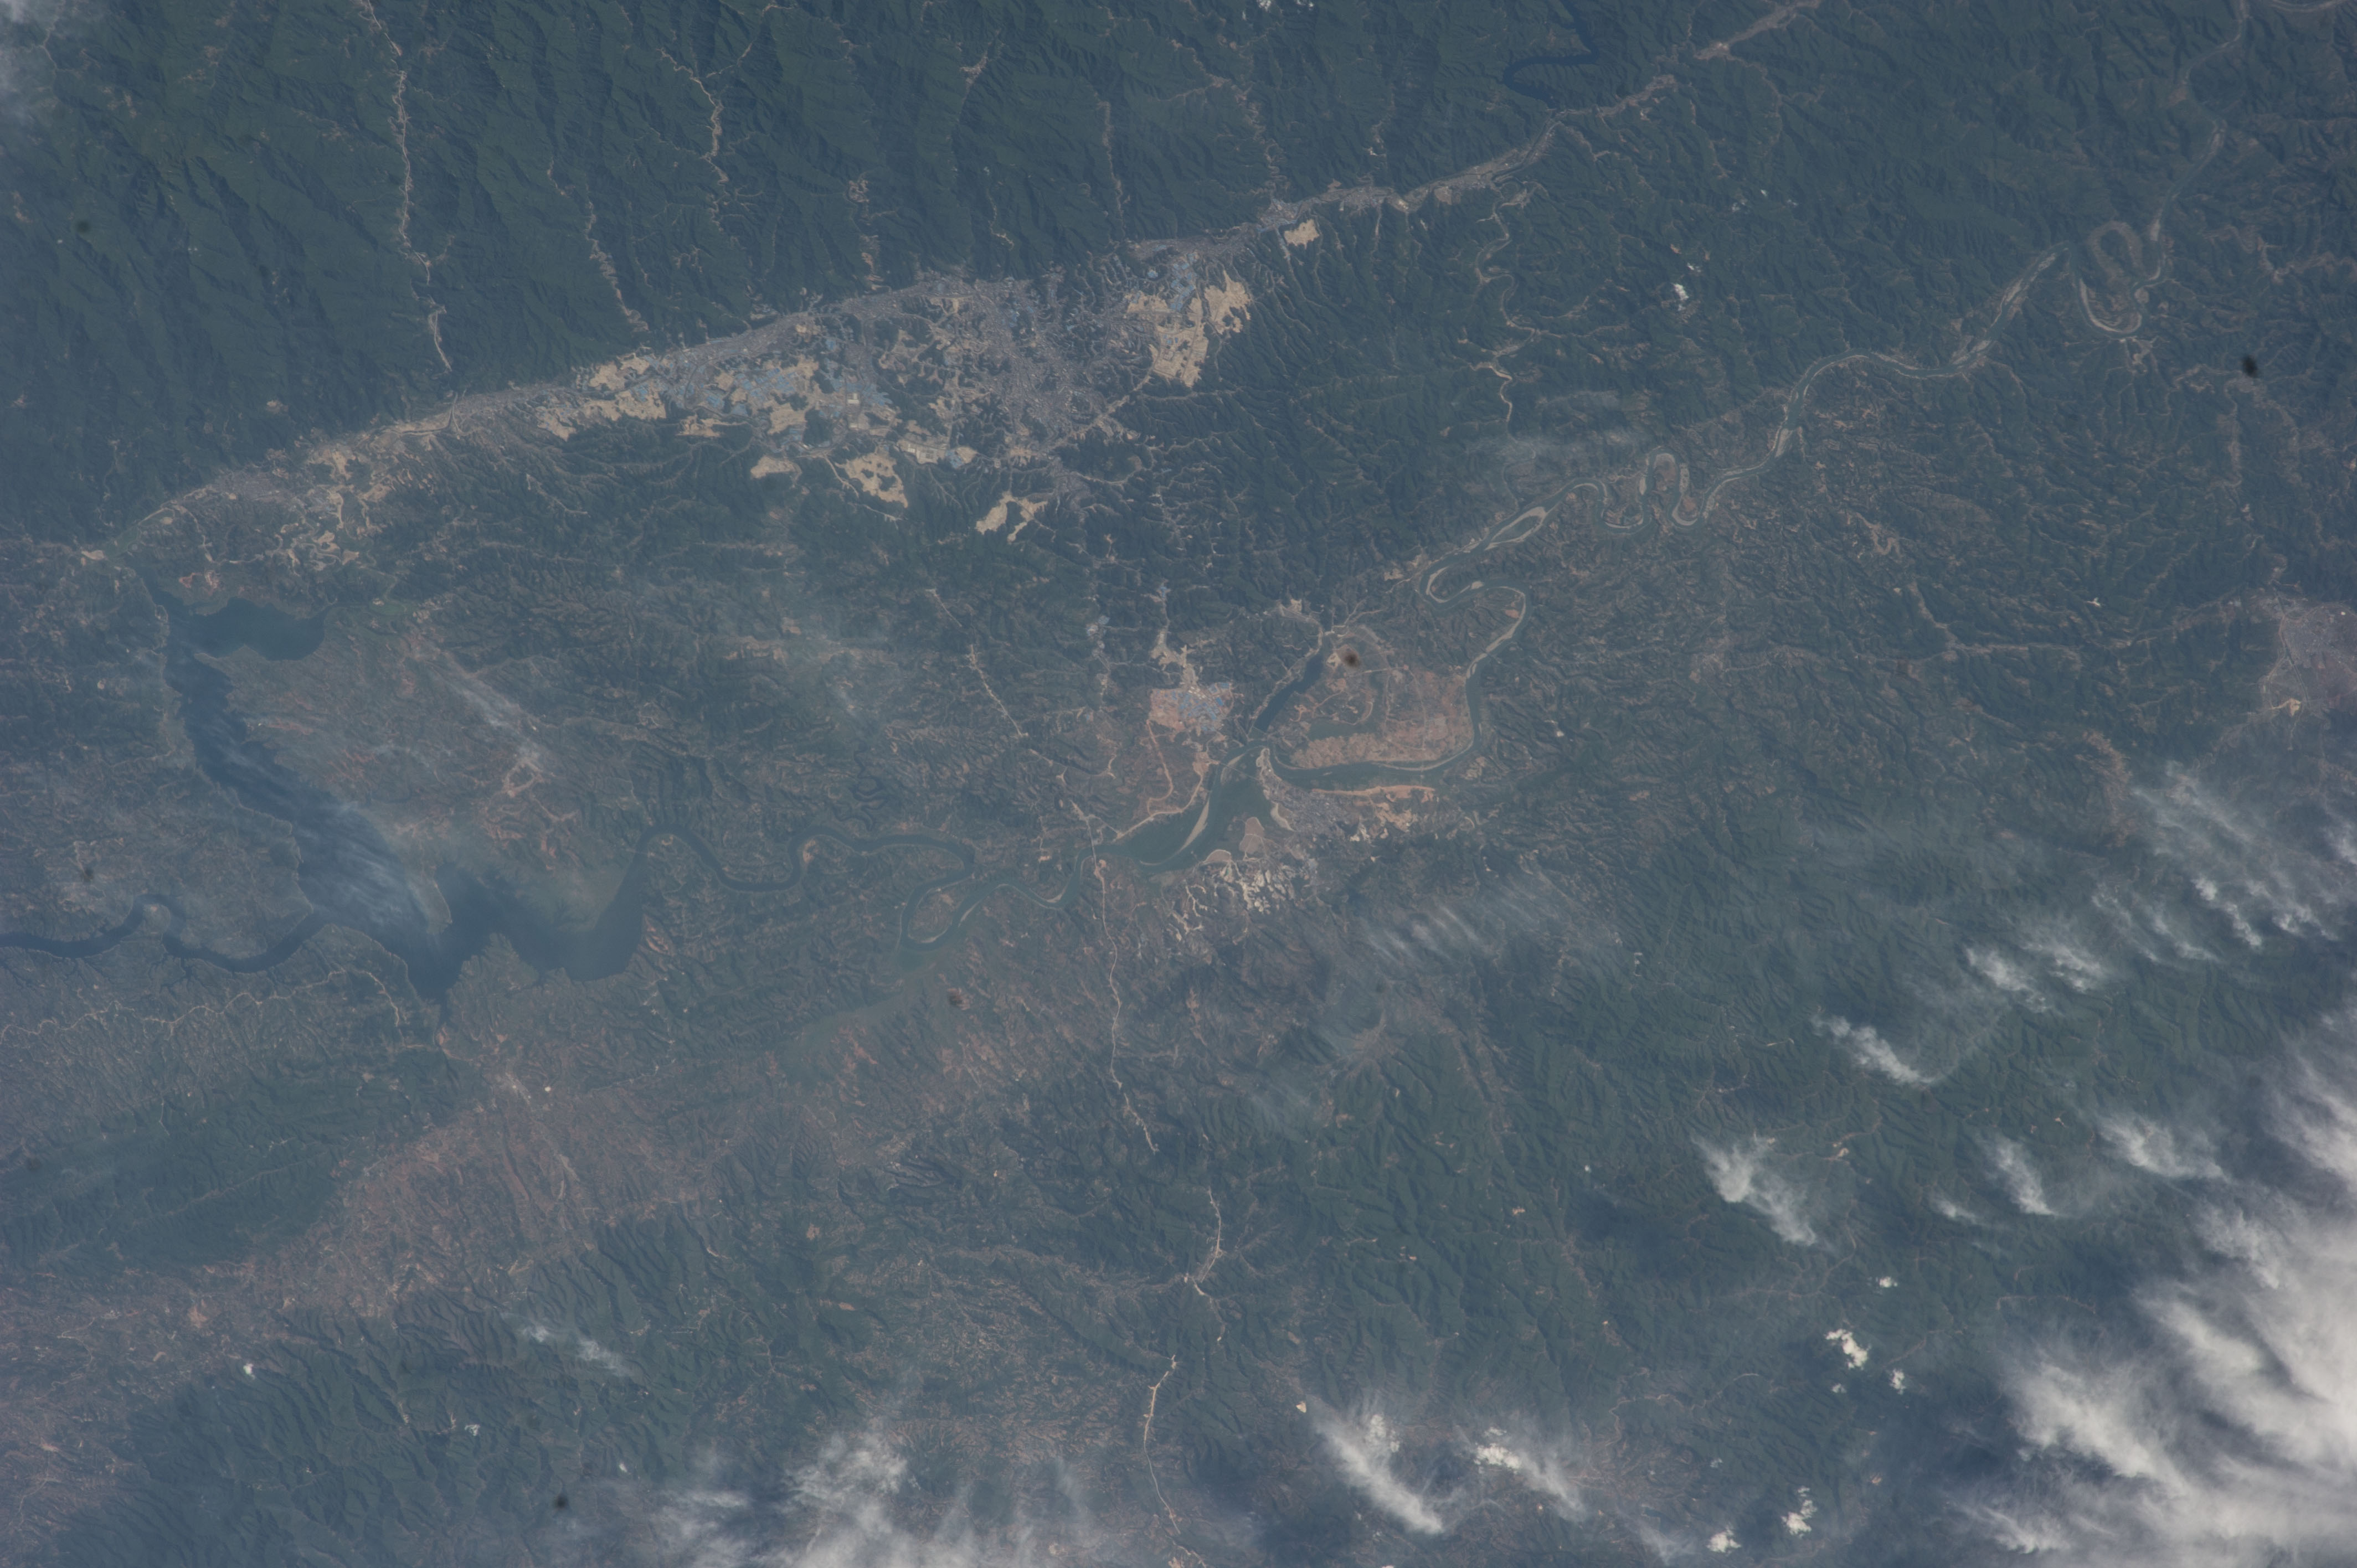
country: CHINA
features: SHIYAN CITY, HANSHUI RIVER
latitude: 32.8
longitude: 110.8
